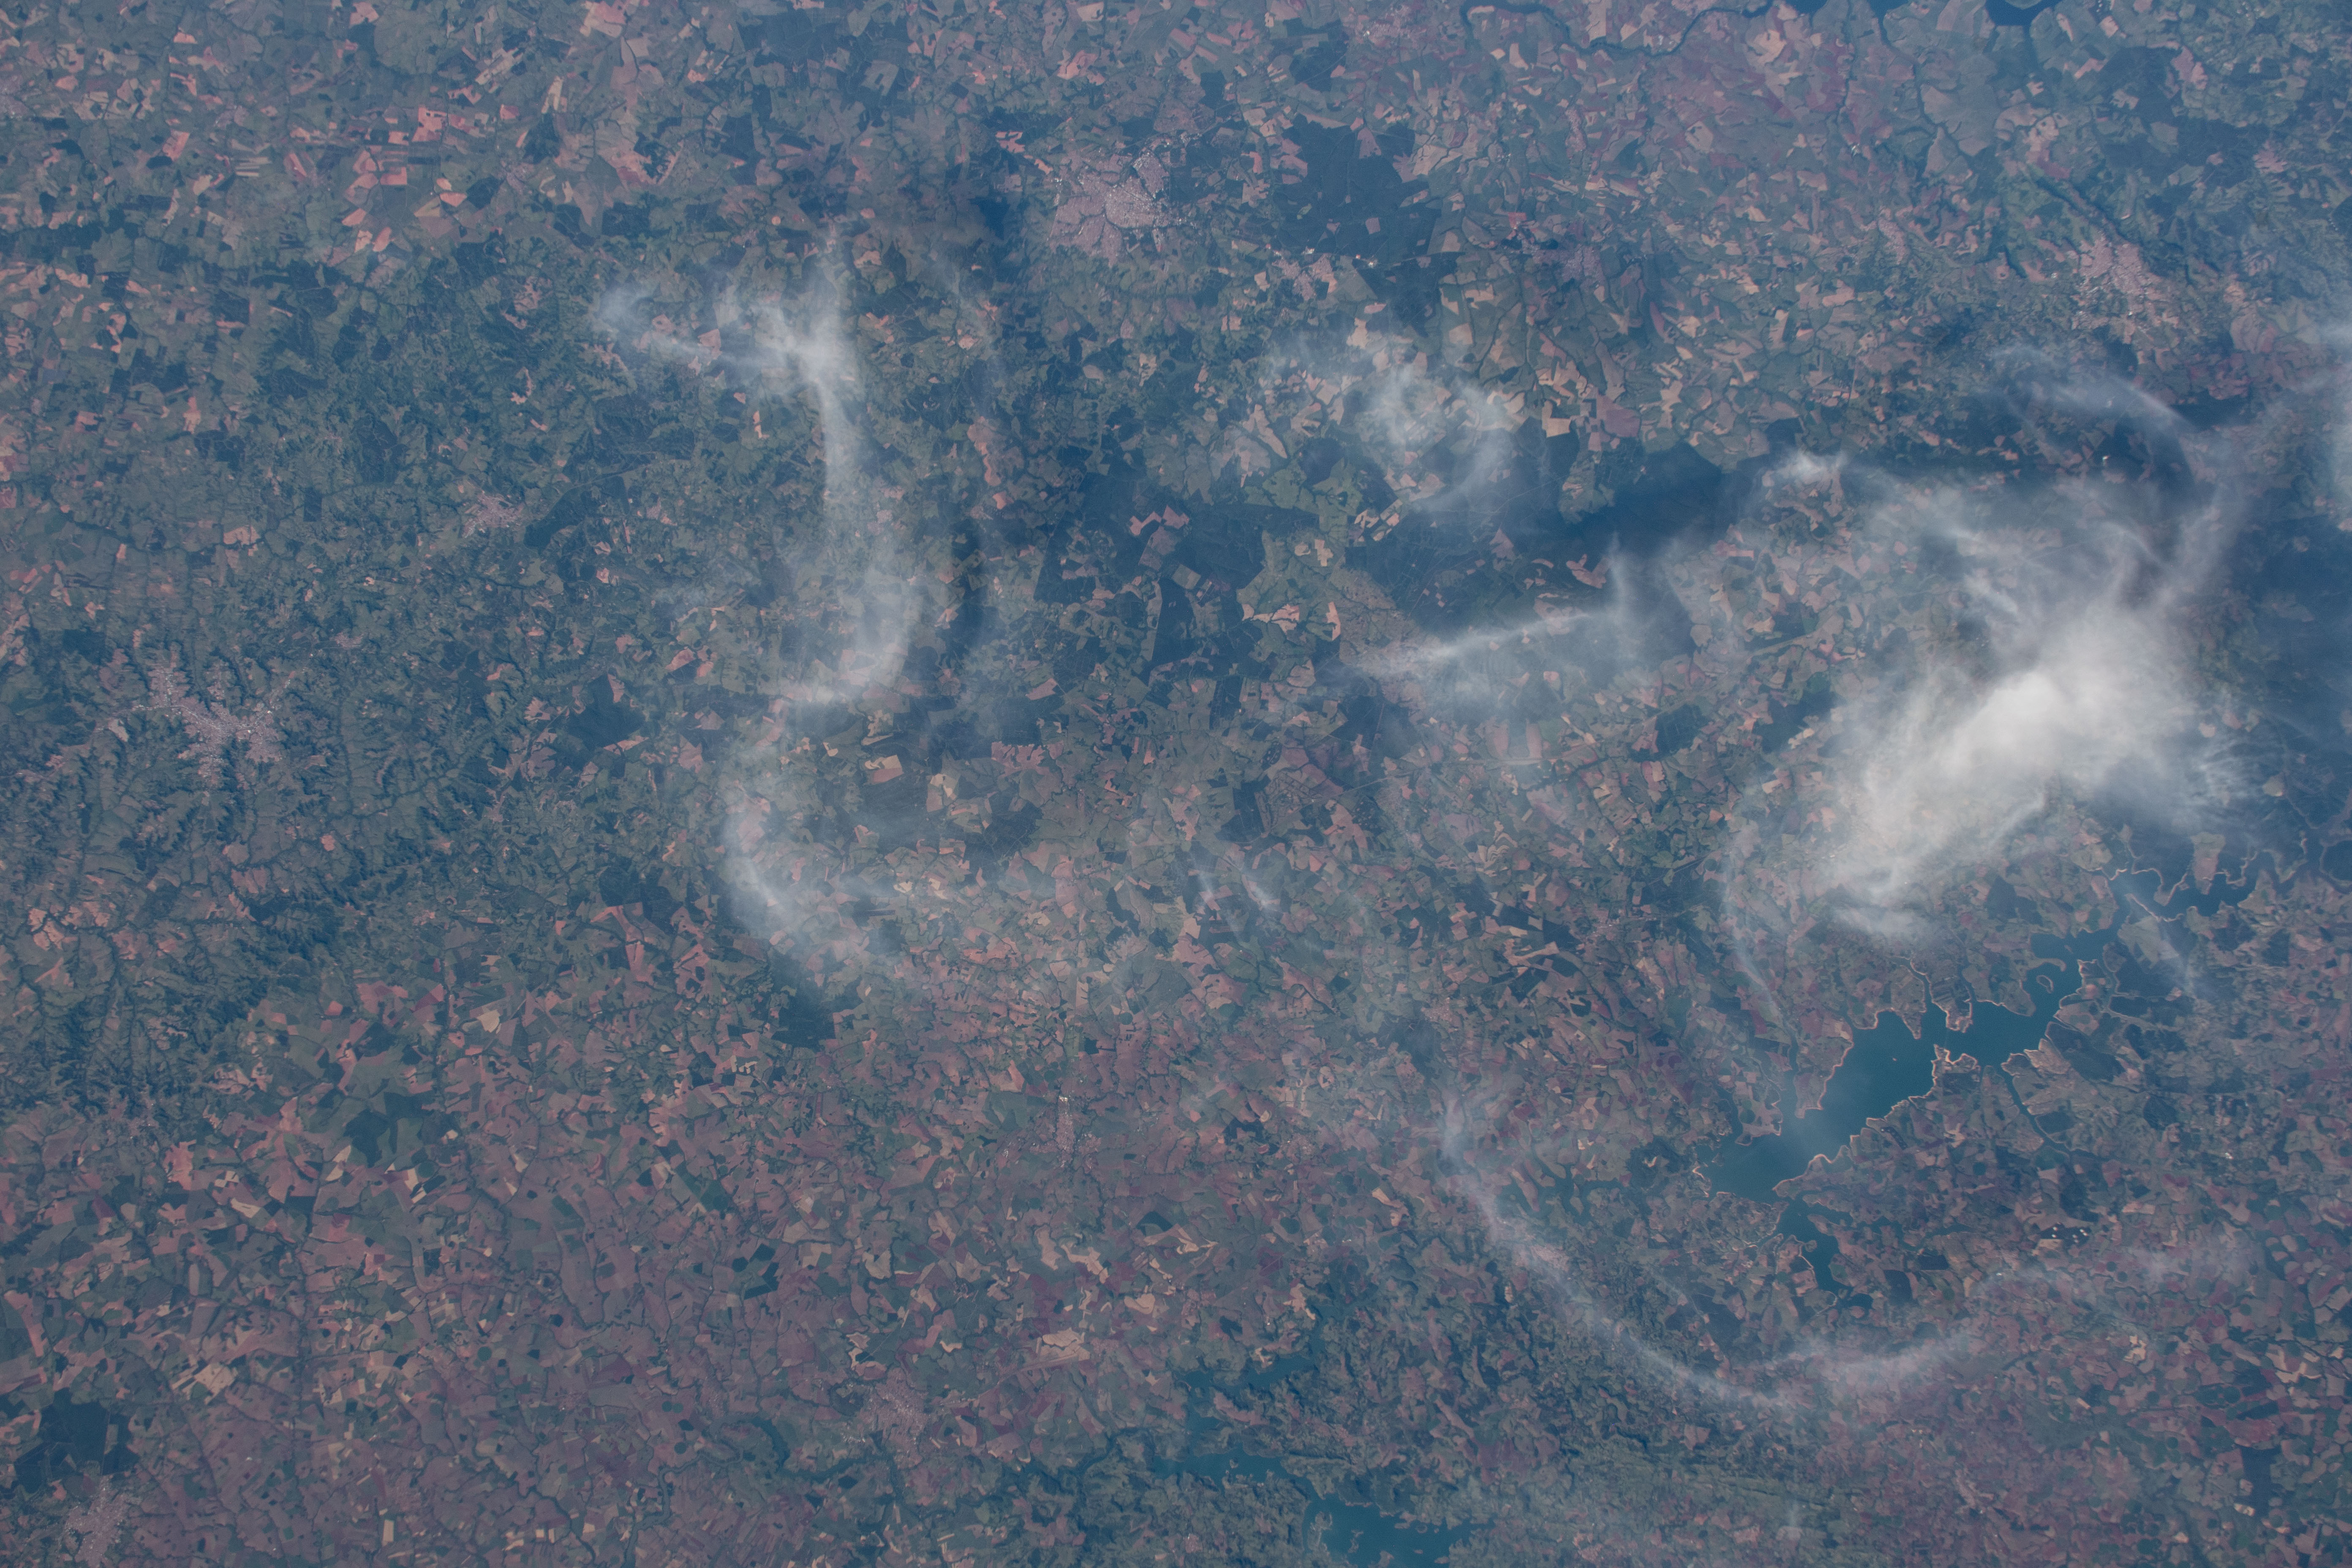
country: BRAZIL
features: REPRESA DE XAVANTES
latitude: -23.0
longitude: -49.5
